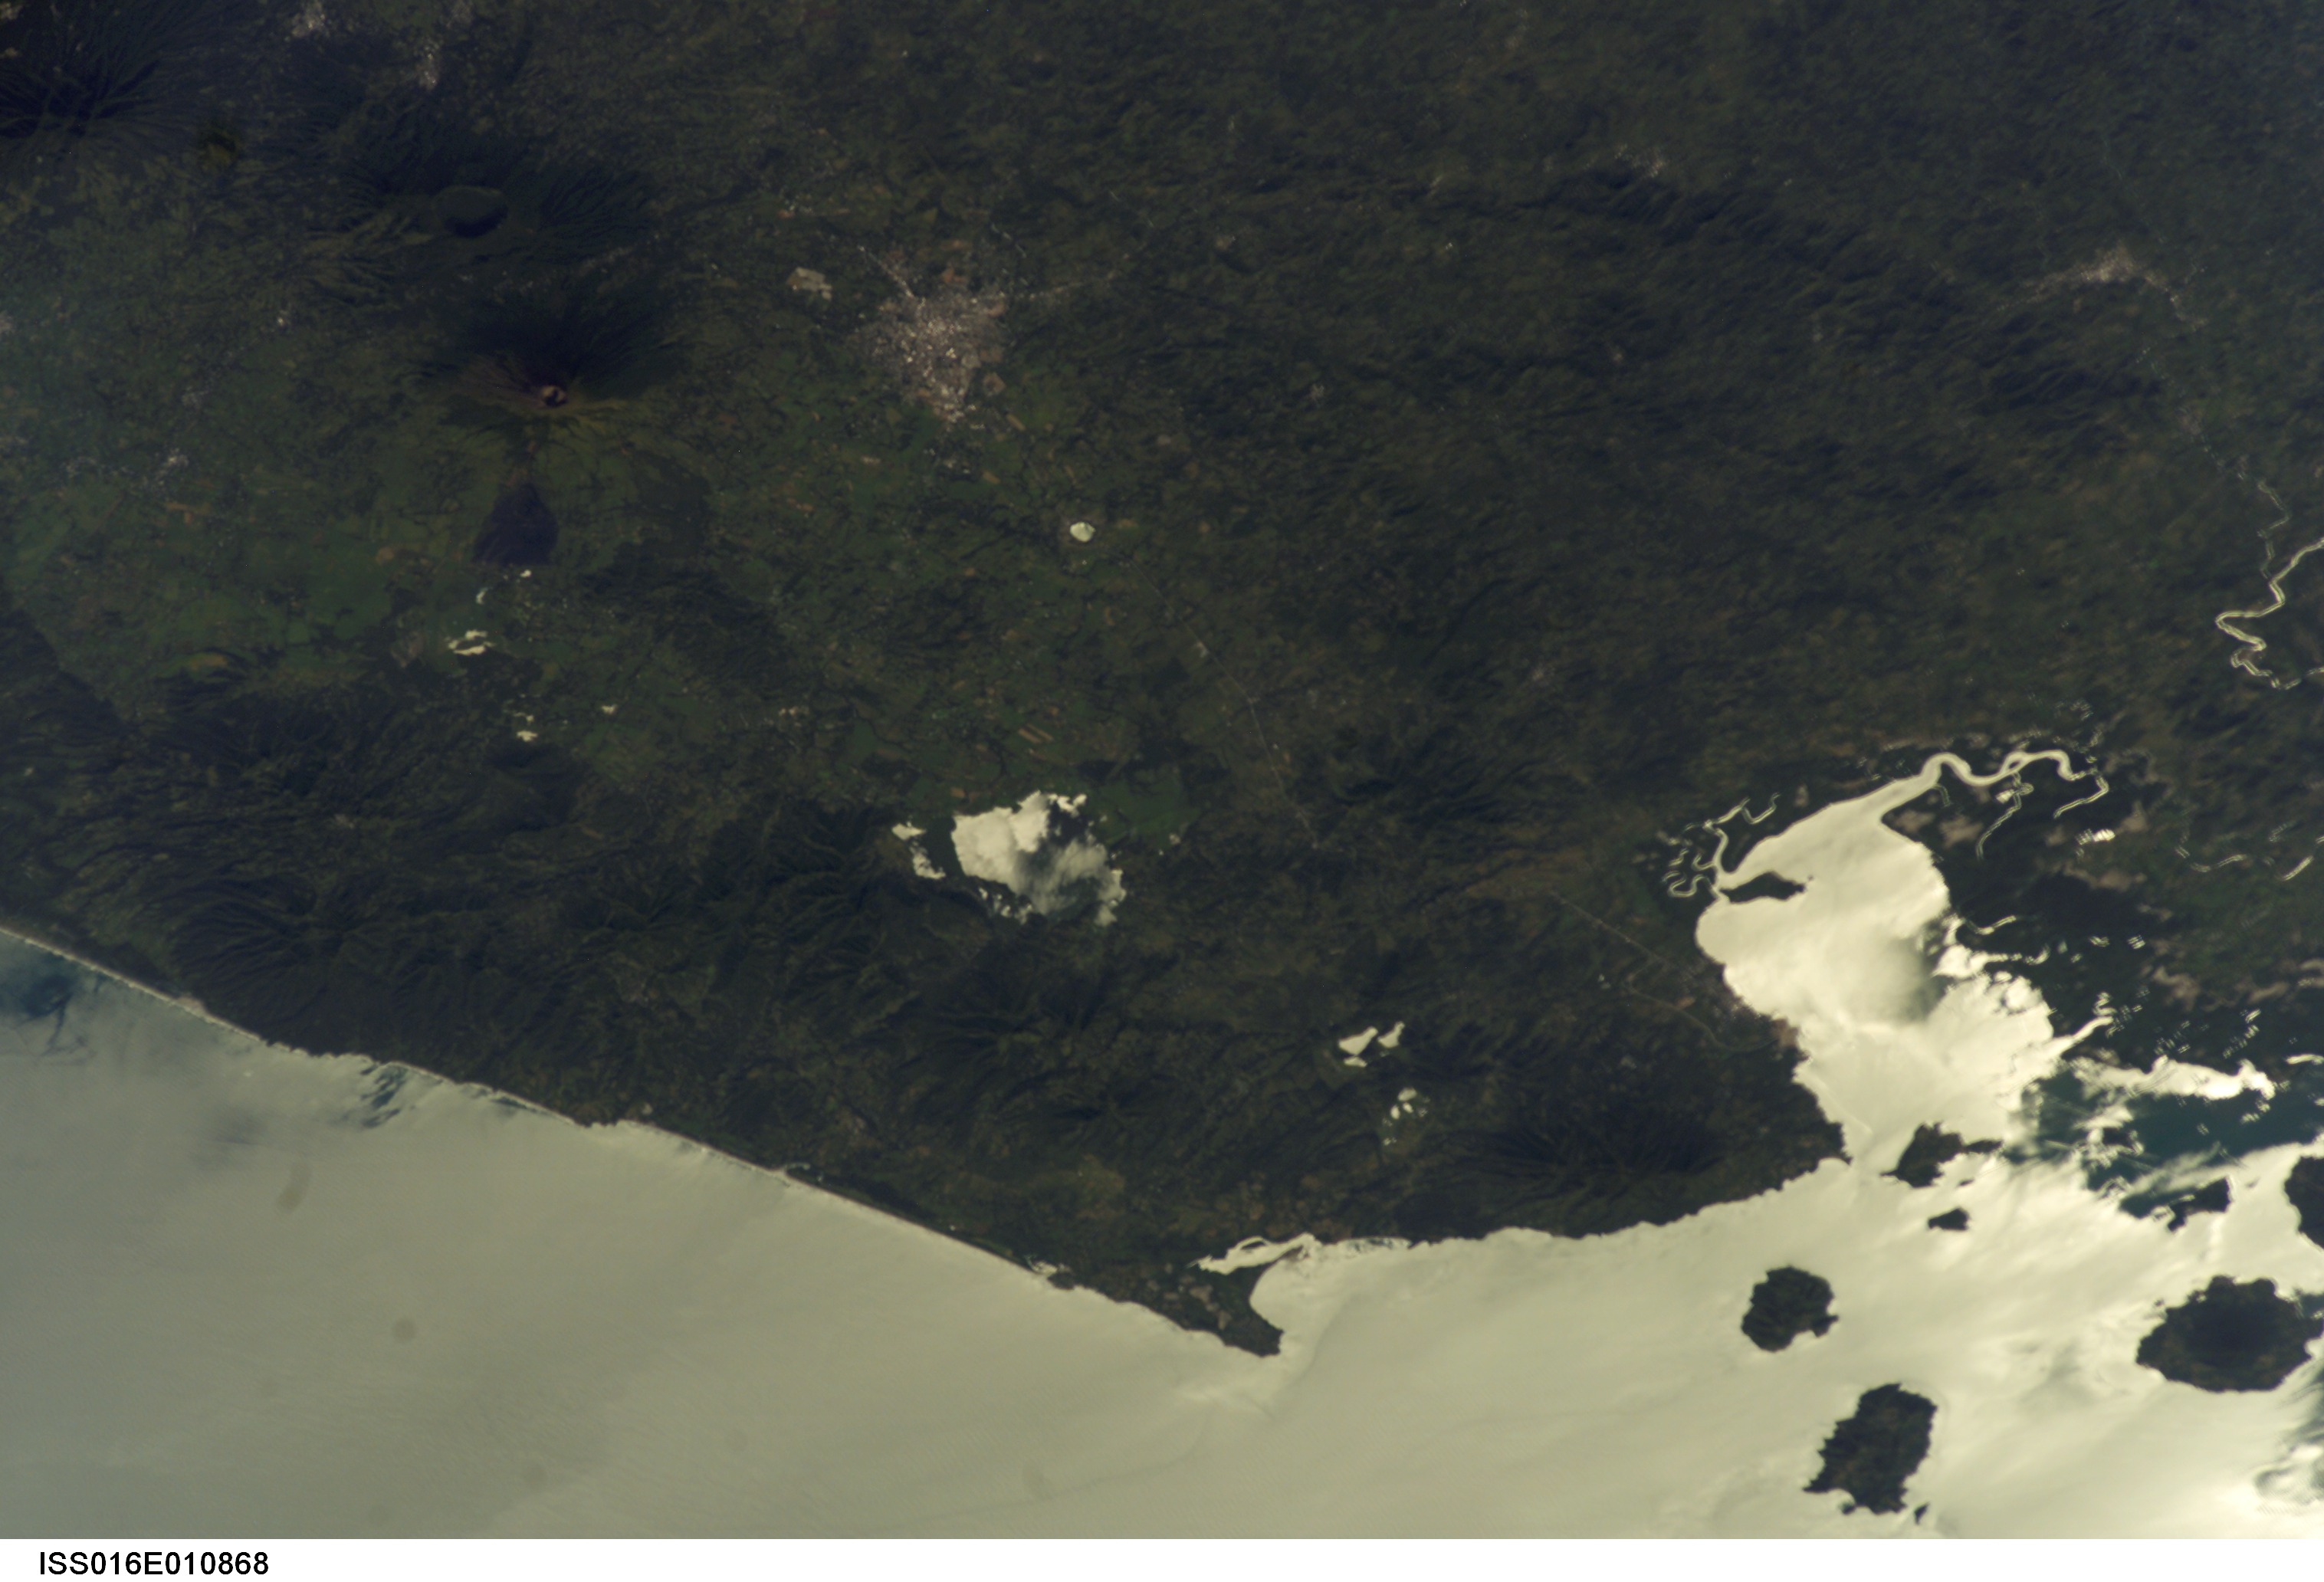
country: EL SALVADOR
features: G. OF FONSECA, SAN MIGUEL
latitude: 13.5
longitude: -88.0
